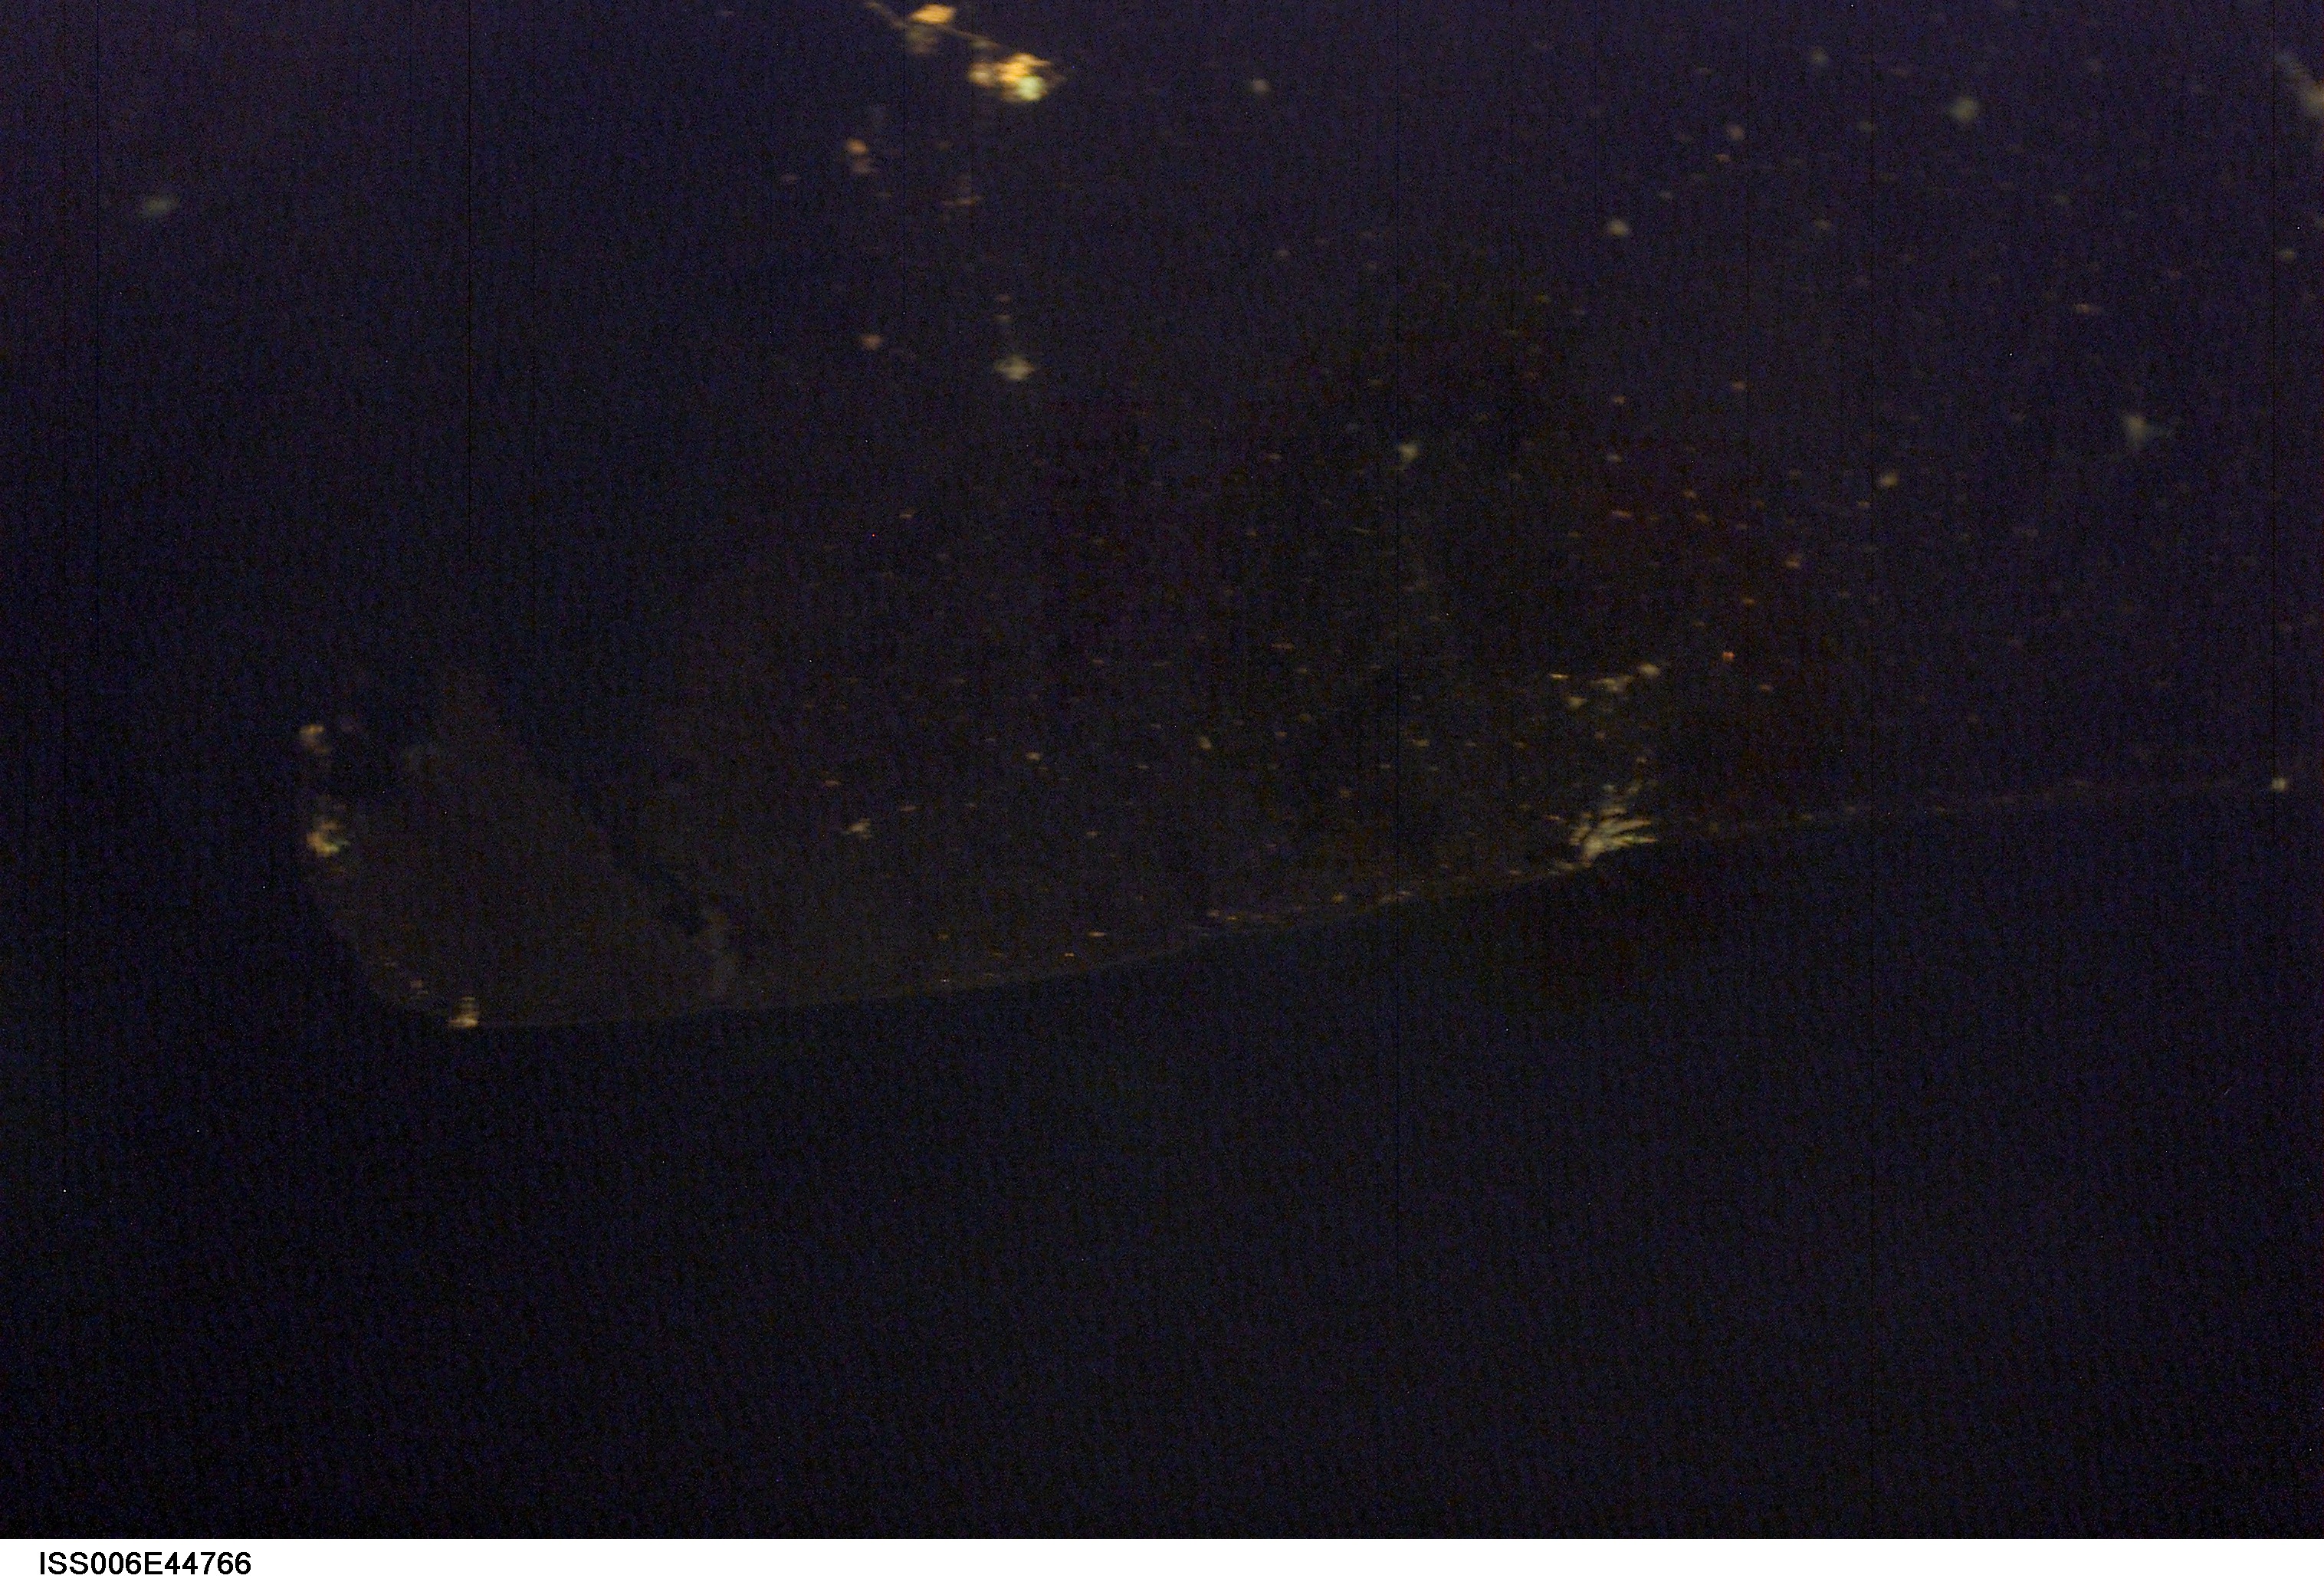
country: INDIA
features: PORBANDAR AT NIGHT, G. OF KUTCH, ARABIAN S.
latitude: 22.0
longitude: 69.5
